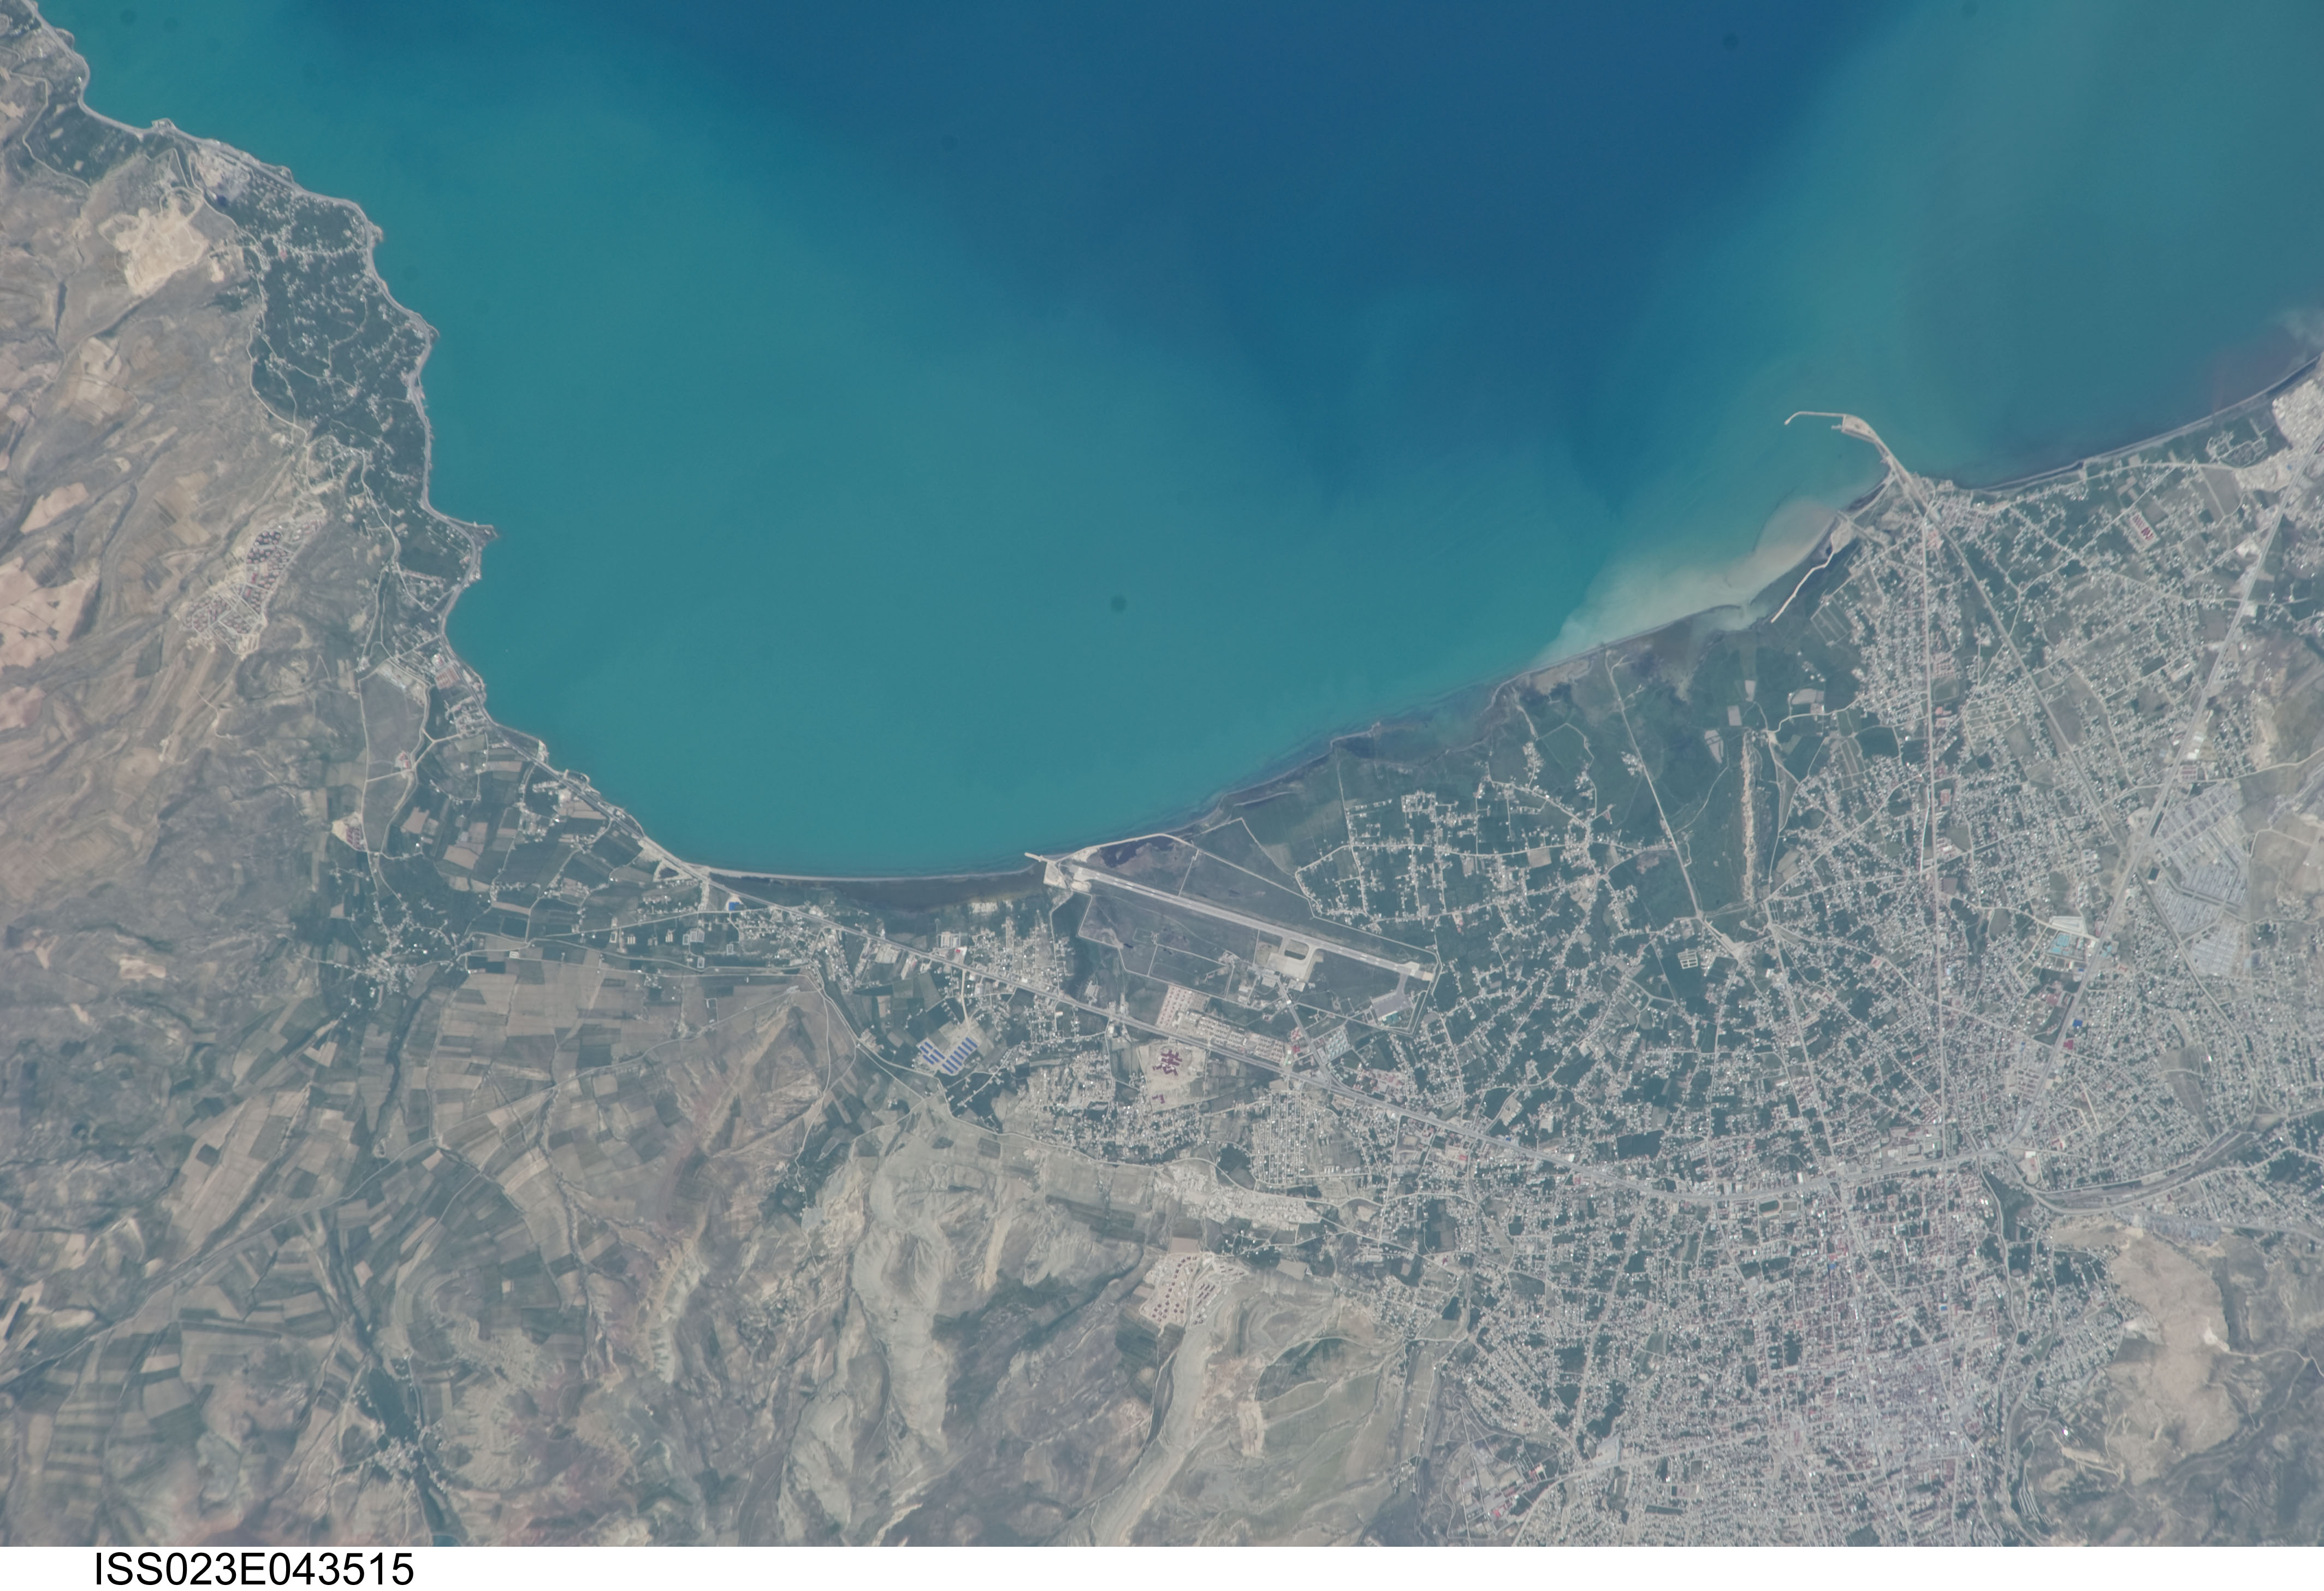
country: TURKEY
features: LAKE VAN SHORE, VAN, URBAN AREA, AIRPORT, AGR., SED., BREAKWATER, ROADS
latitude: 38.5
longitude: 43.3
